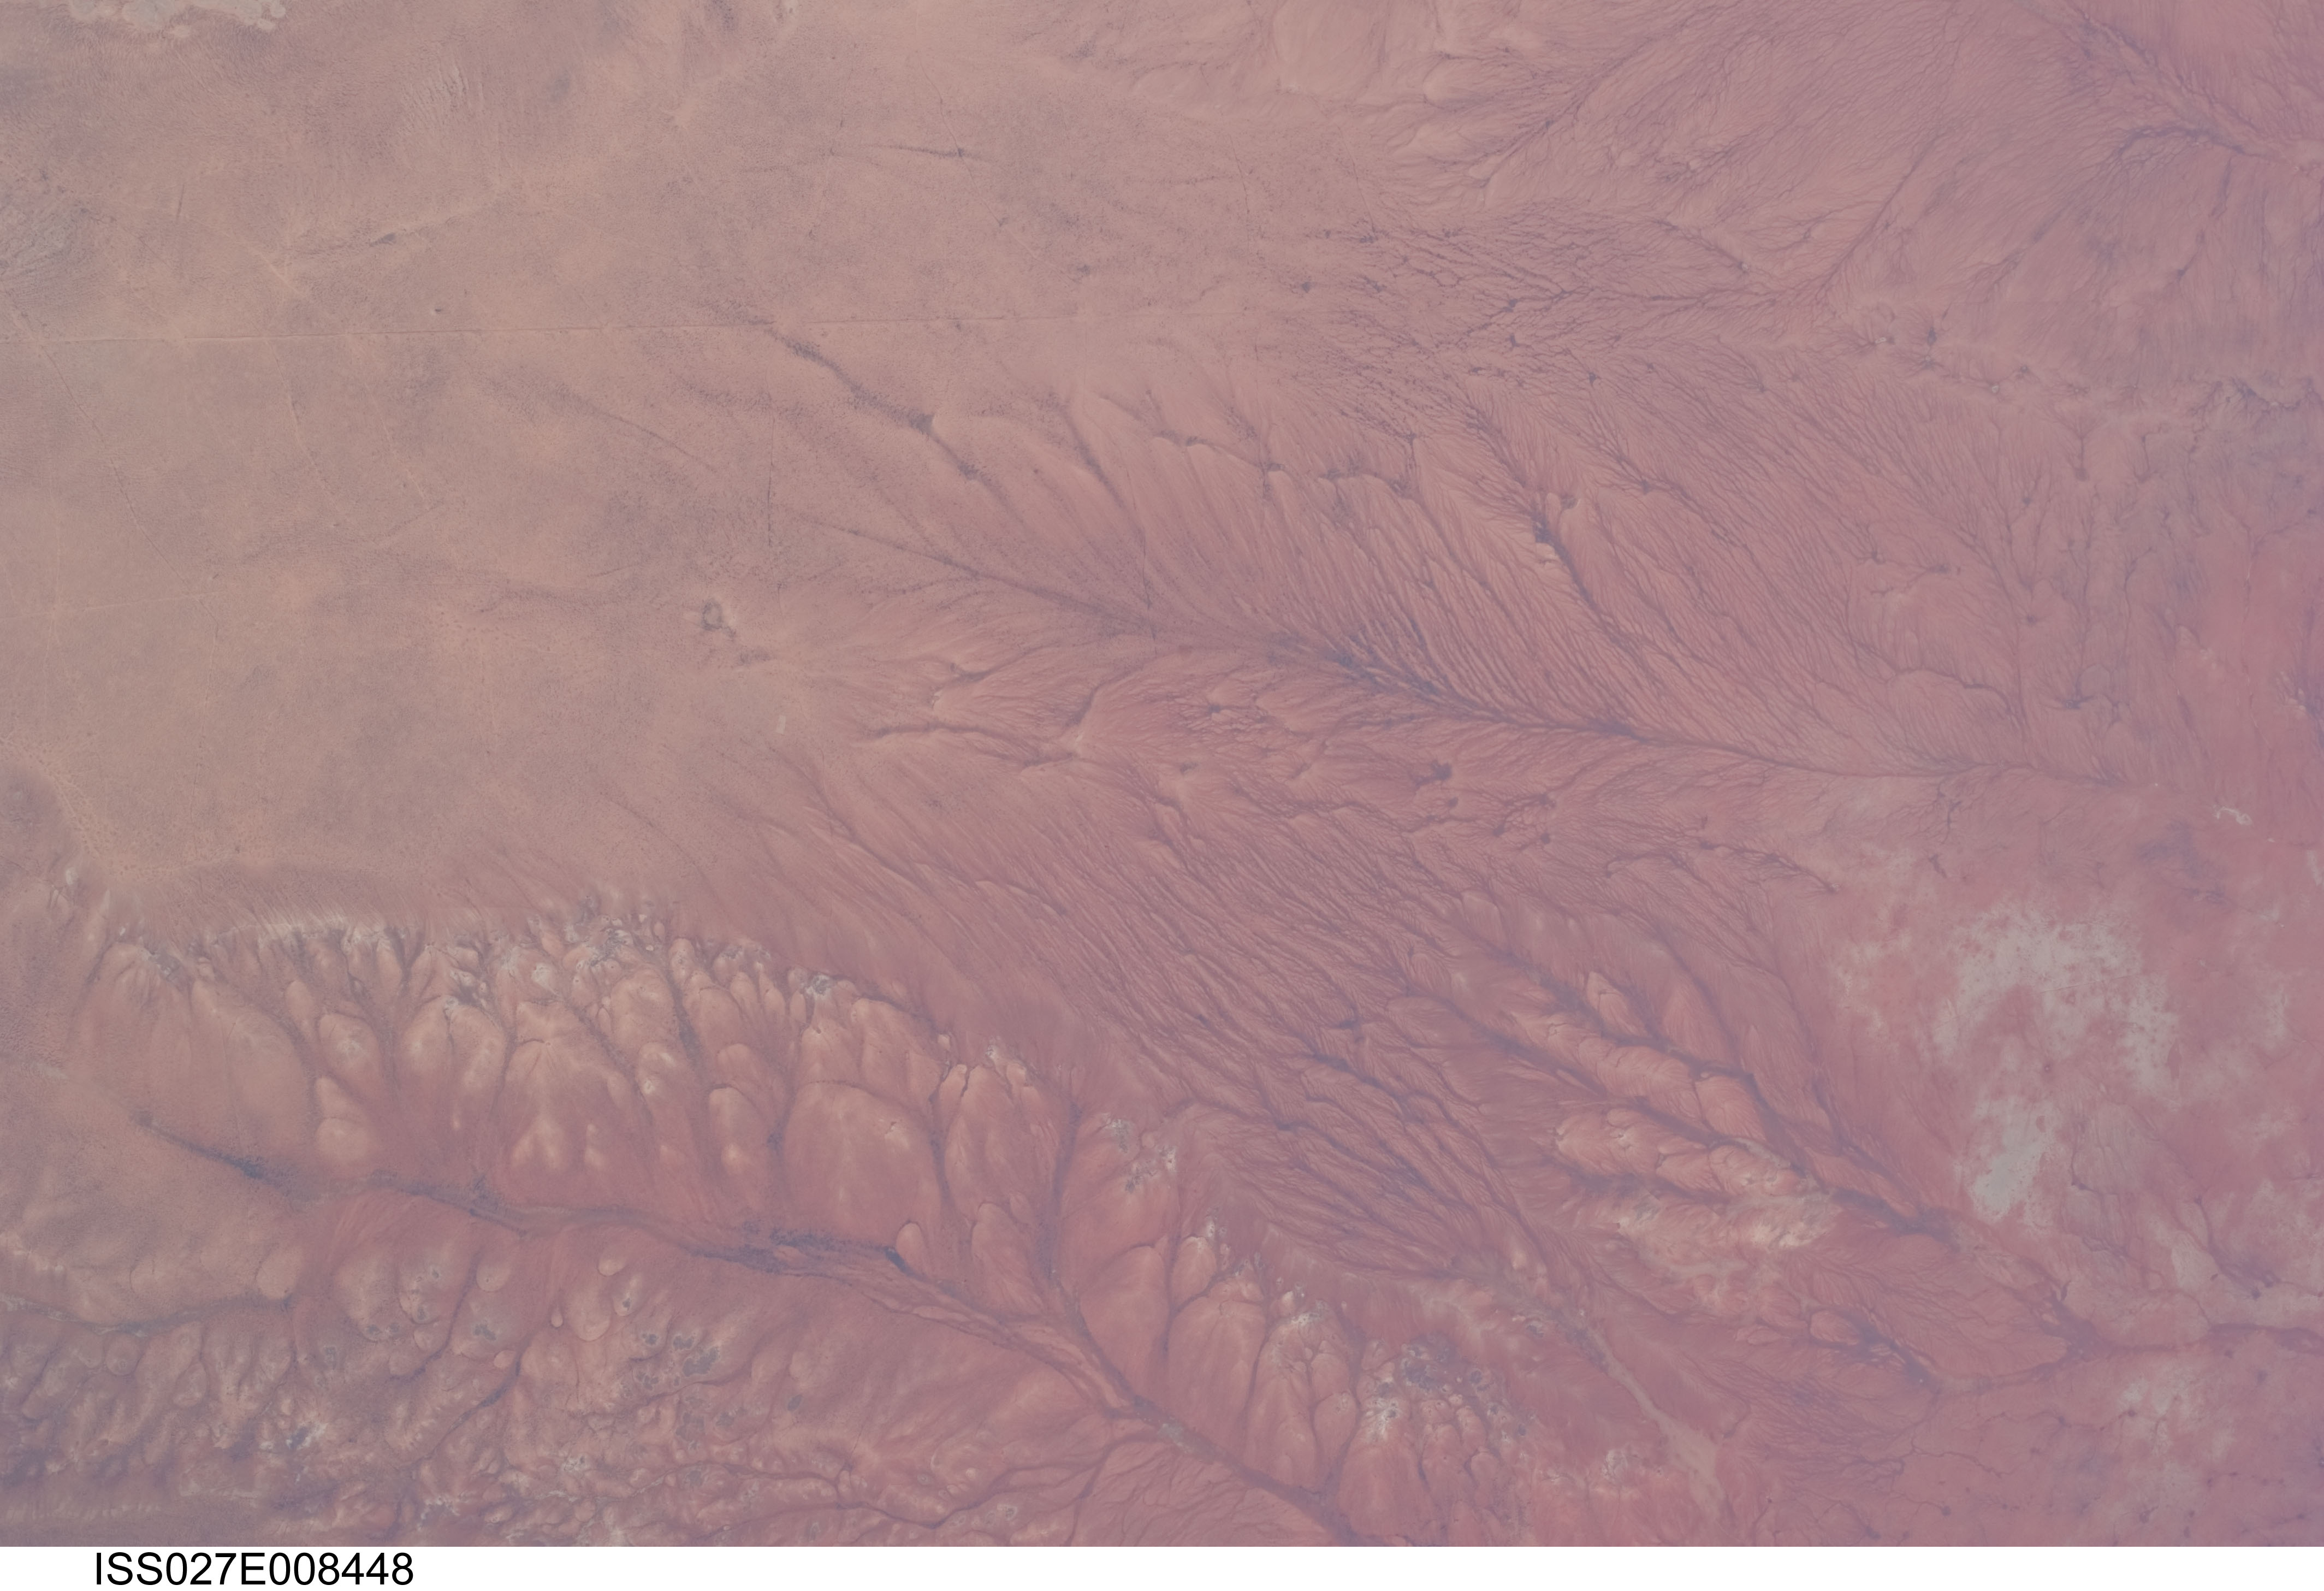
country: ETHIOPIA
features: AFRICA,EHTIOPIA
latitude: 8.5
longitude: 45.0
